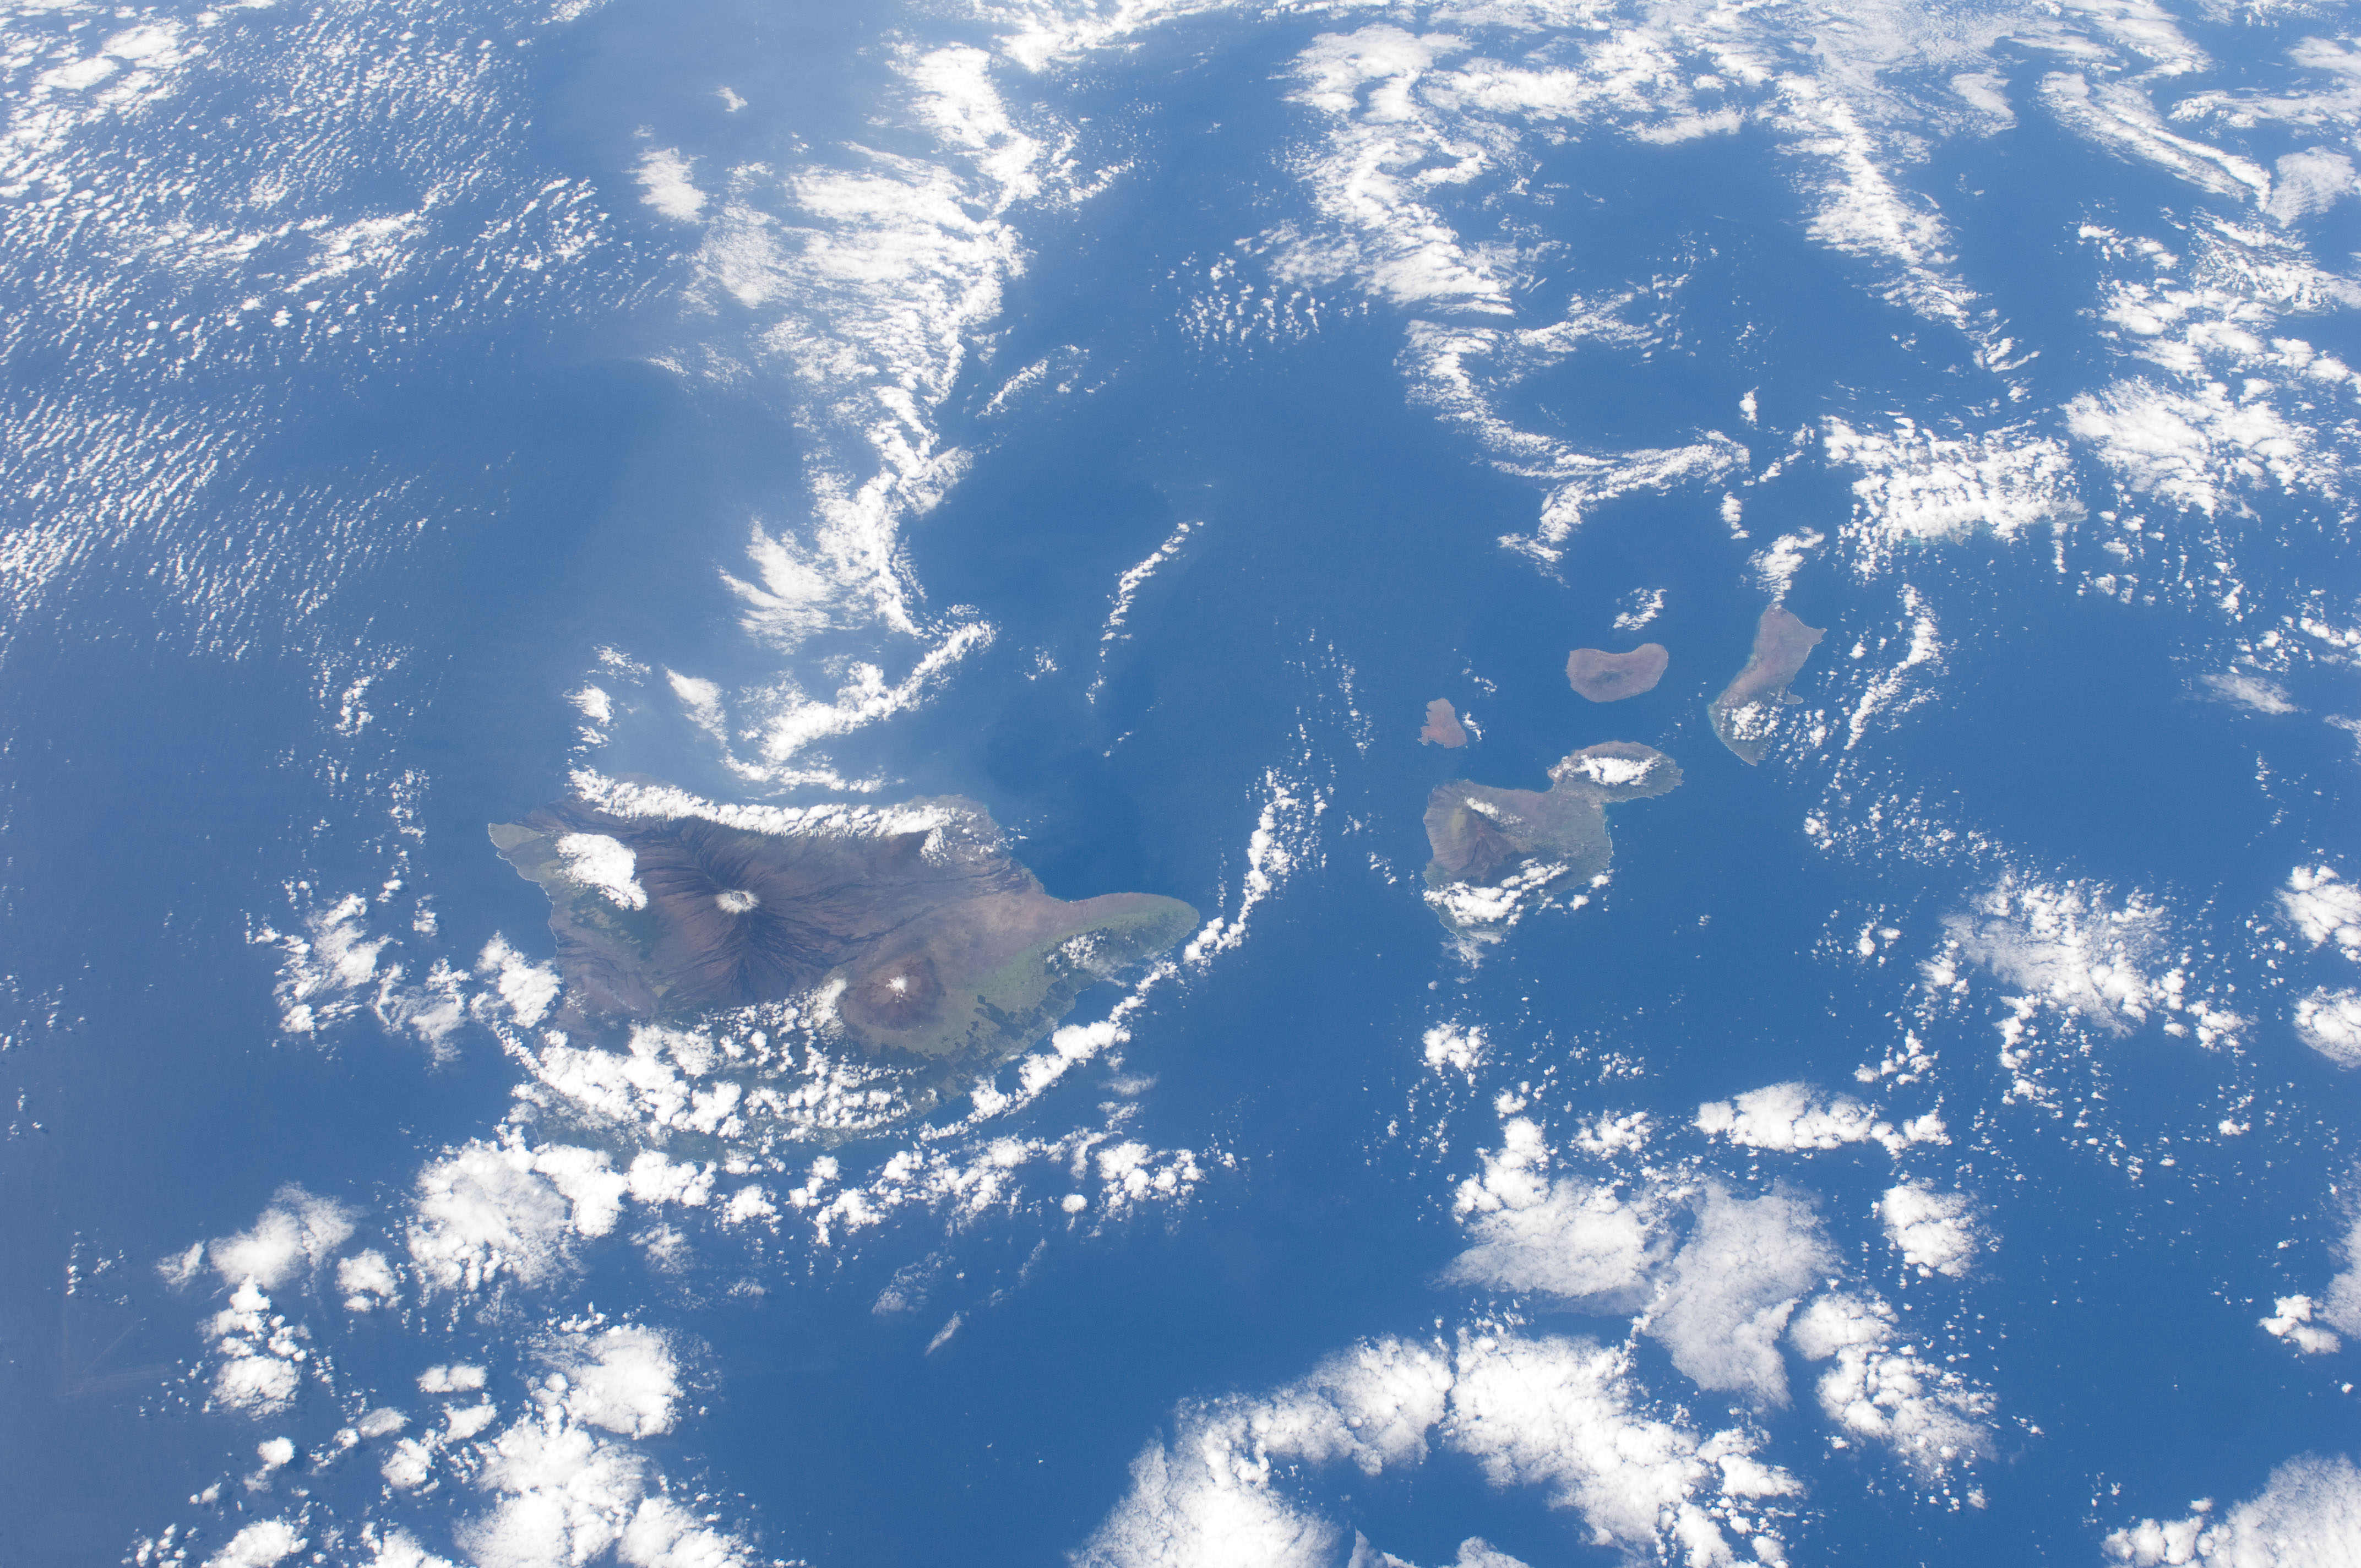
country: USA-HAWAII
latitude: 20.5
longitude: -156.0
